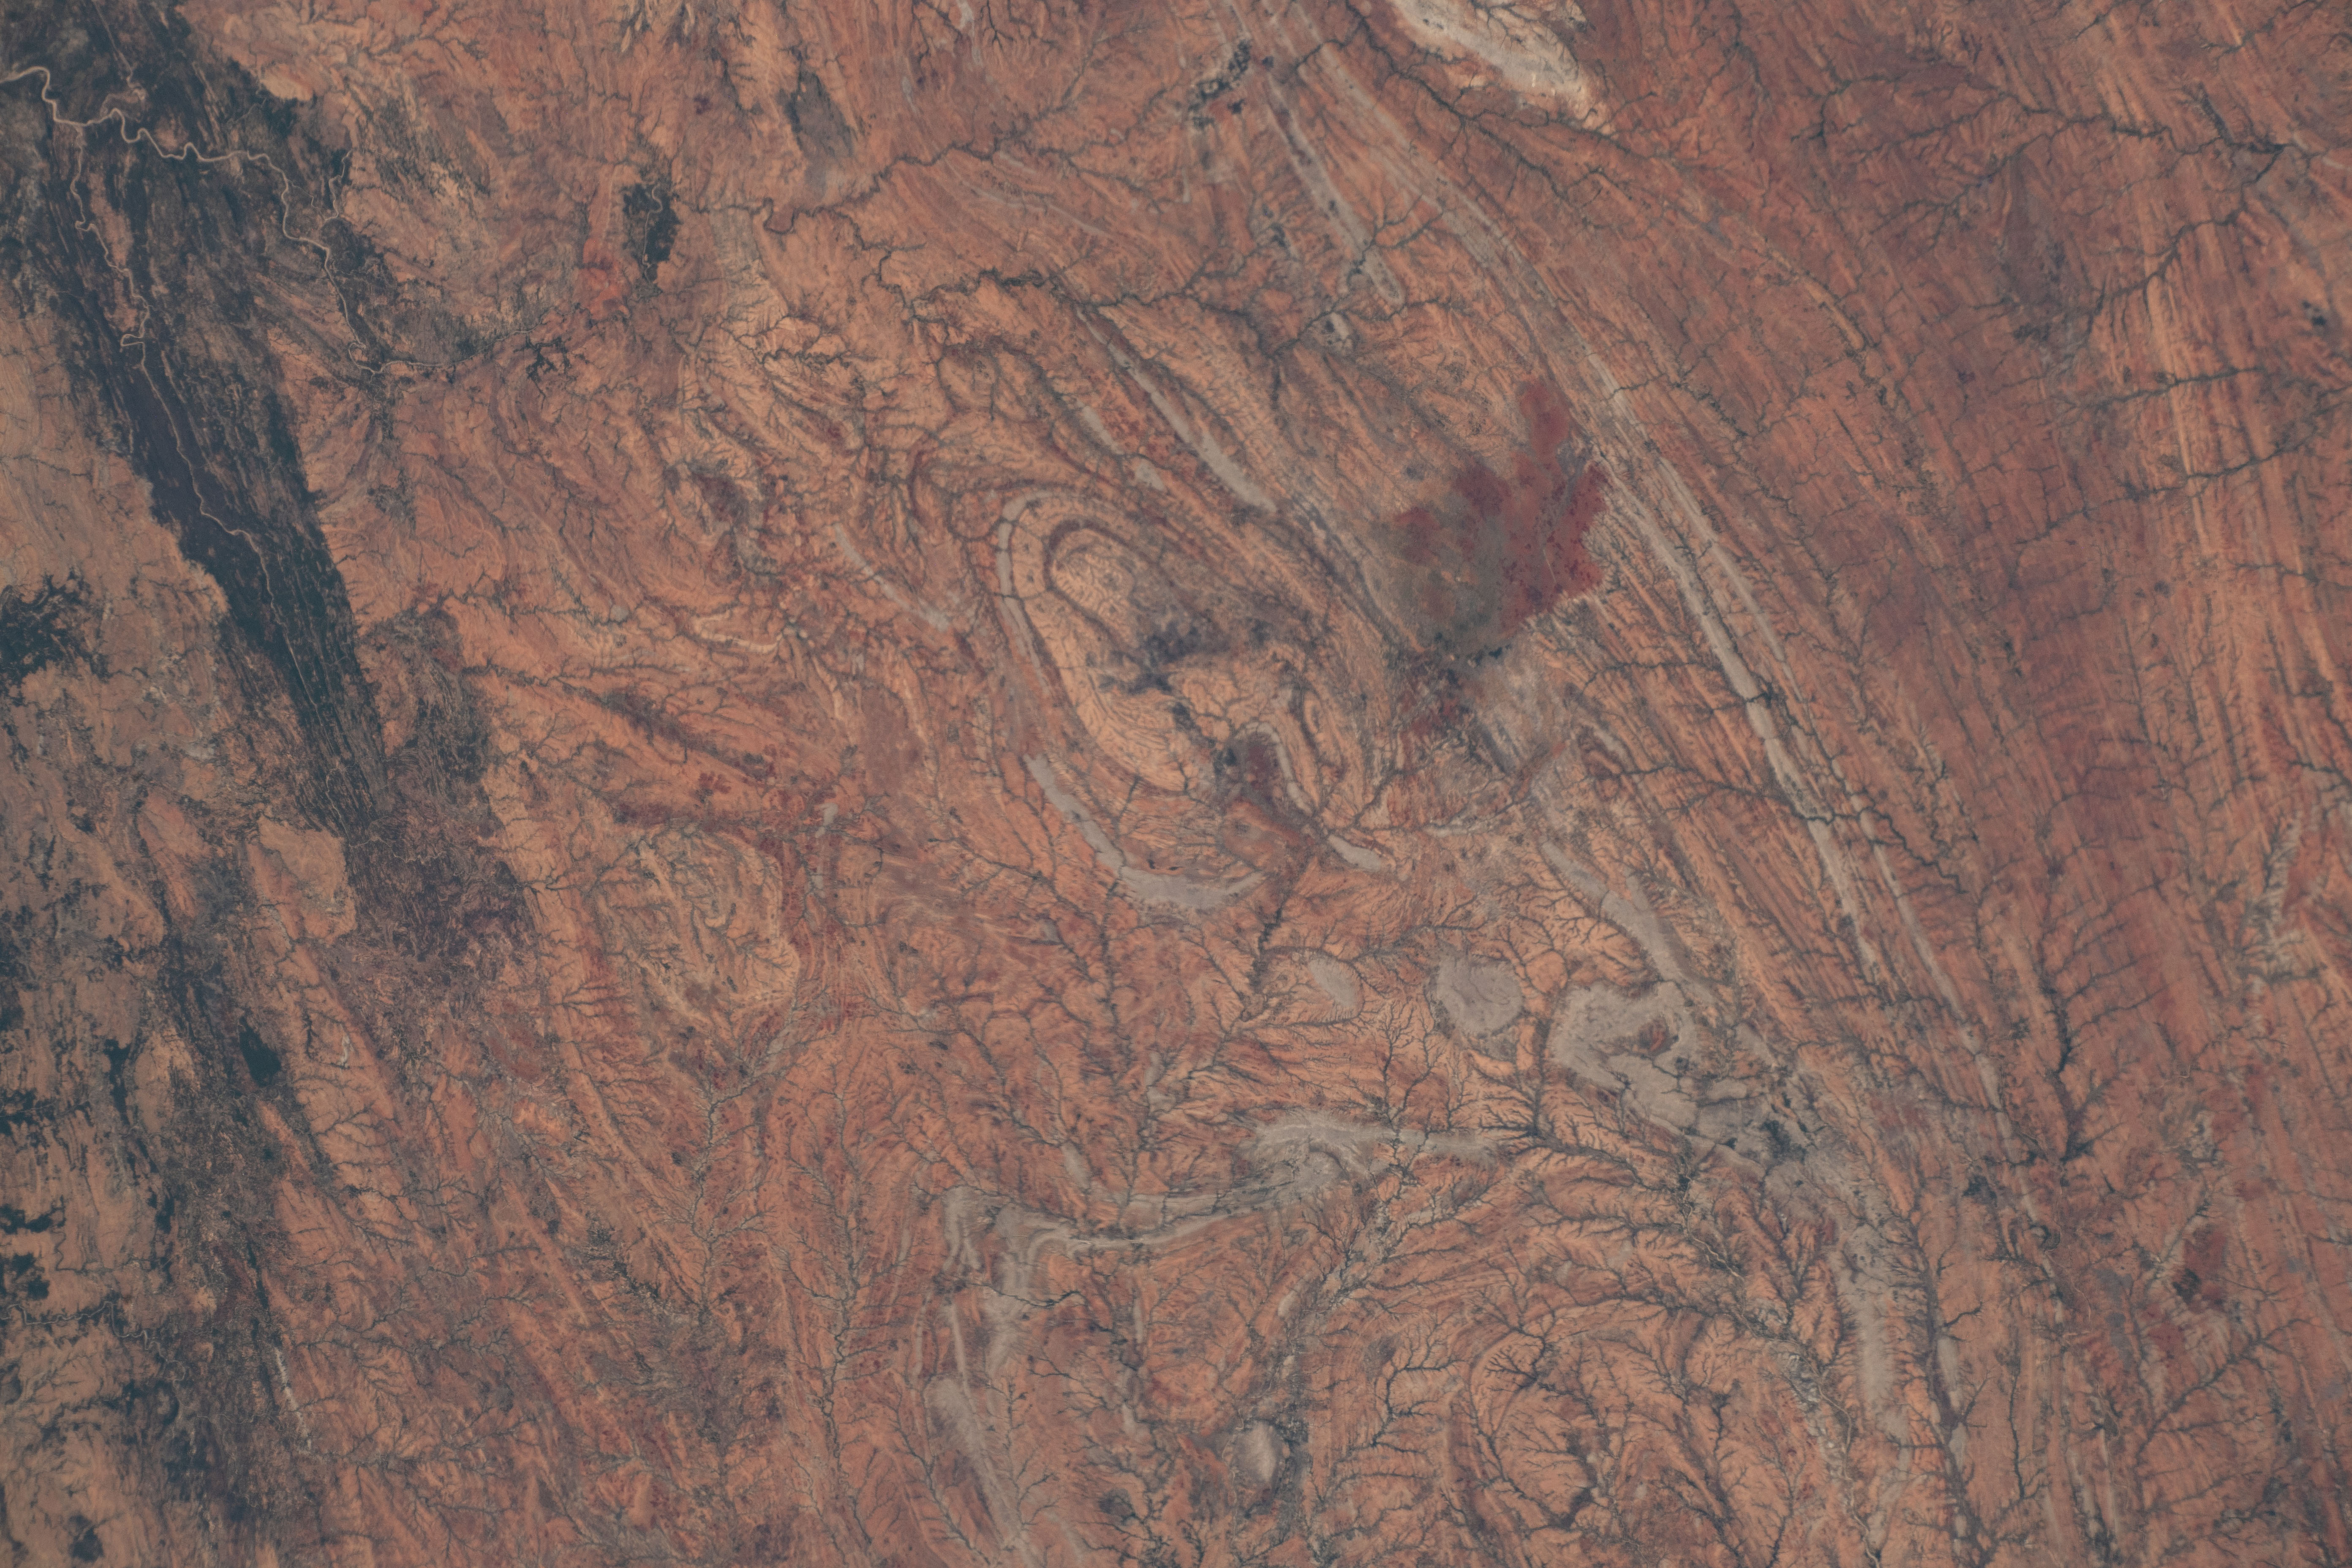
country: MADAGASCAR
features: MADAGASCAR, TOLIARA, BEZA MAHAFALY RESERVE, FOTADREVO
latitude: -24.0
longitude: 44.9
